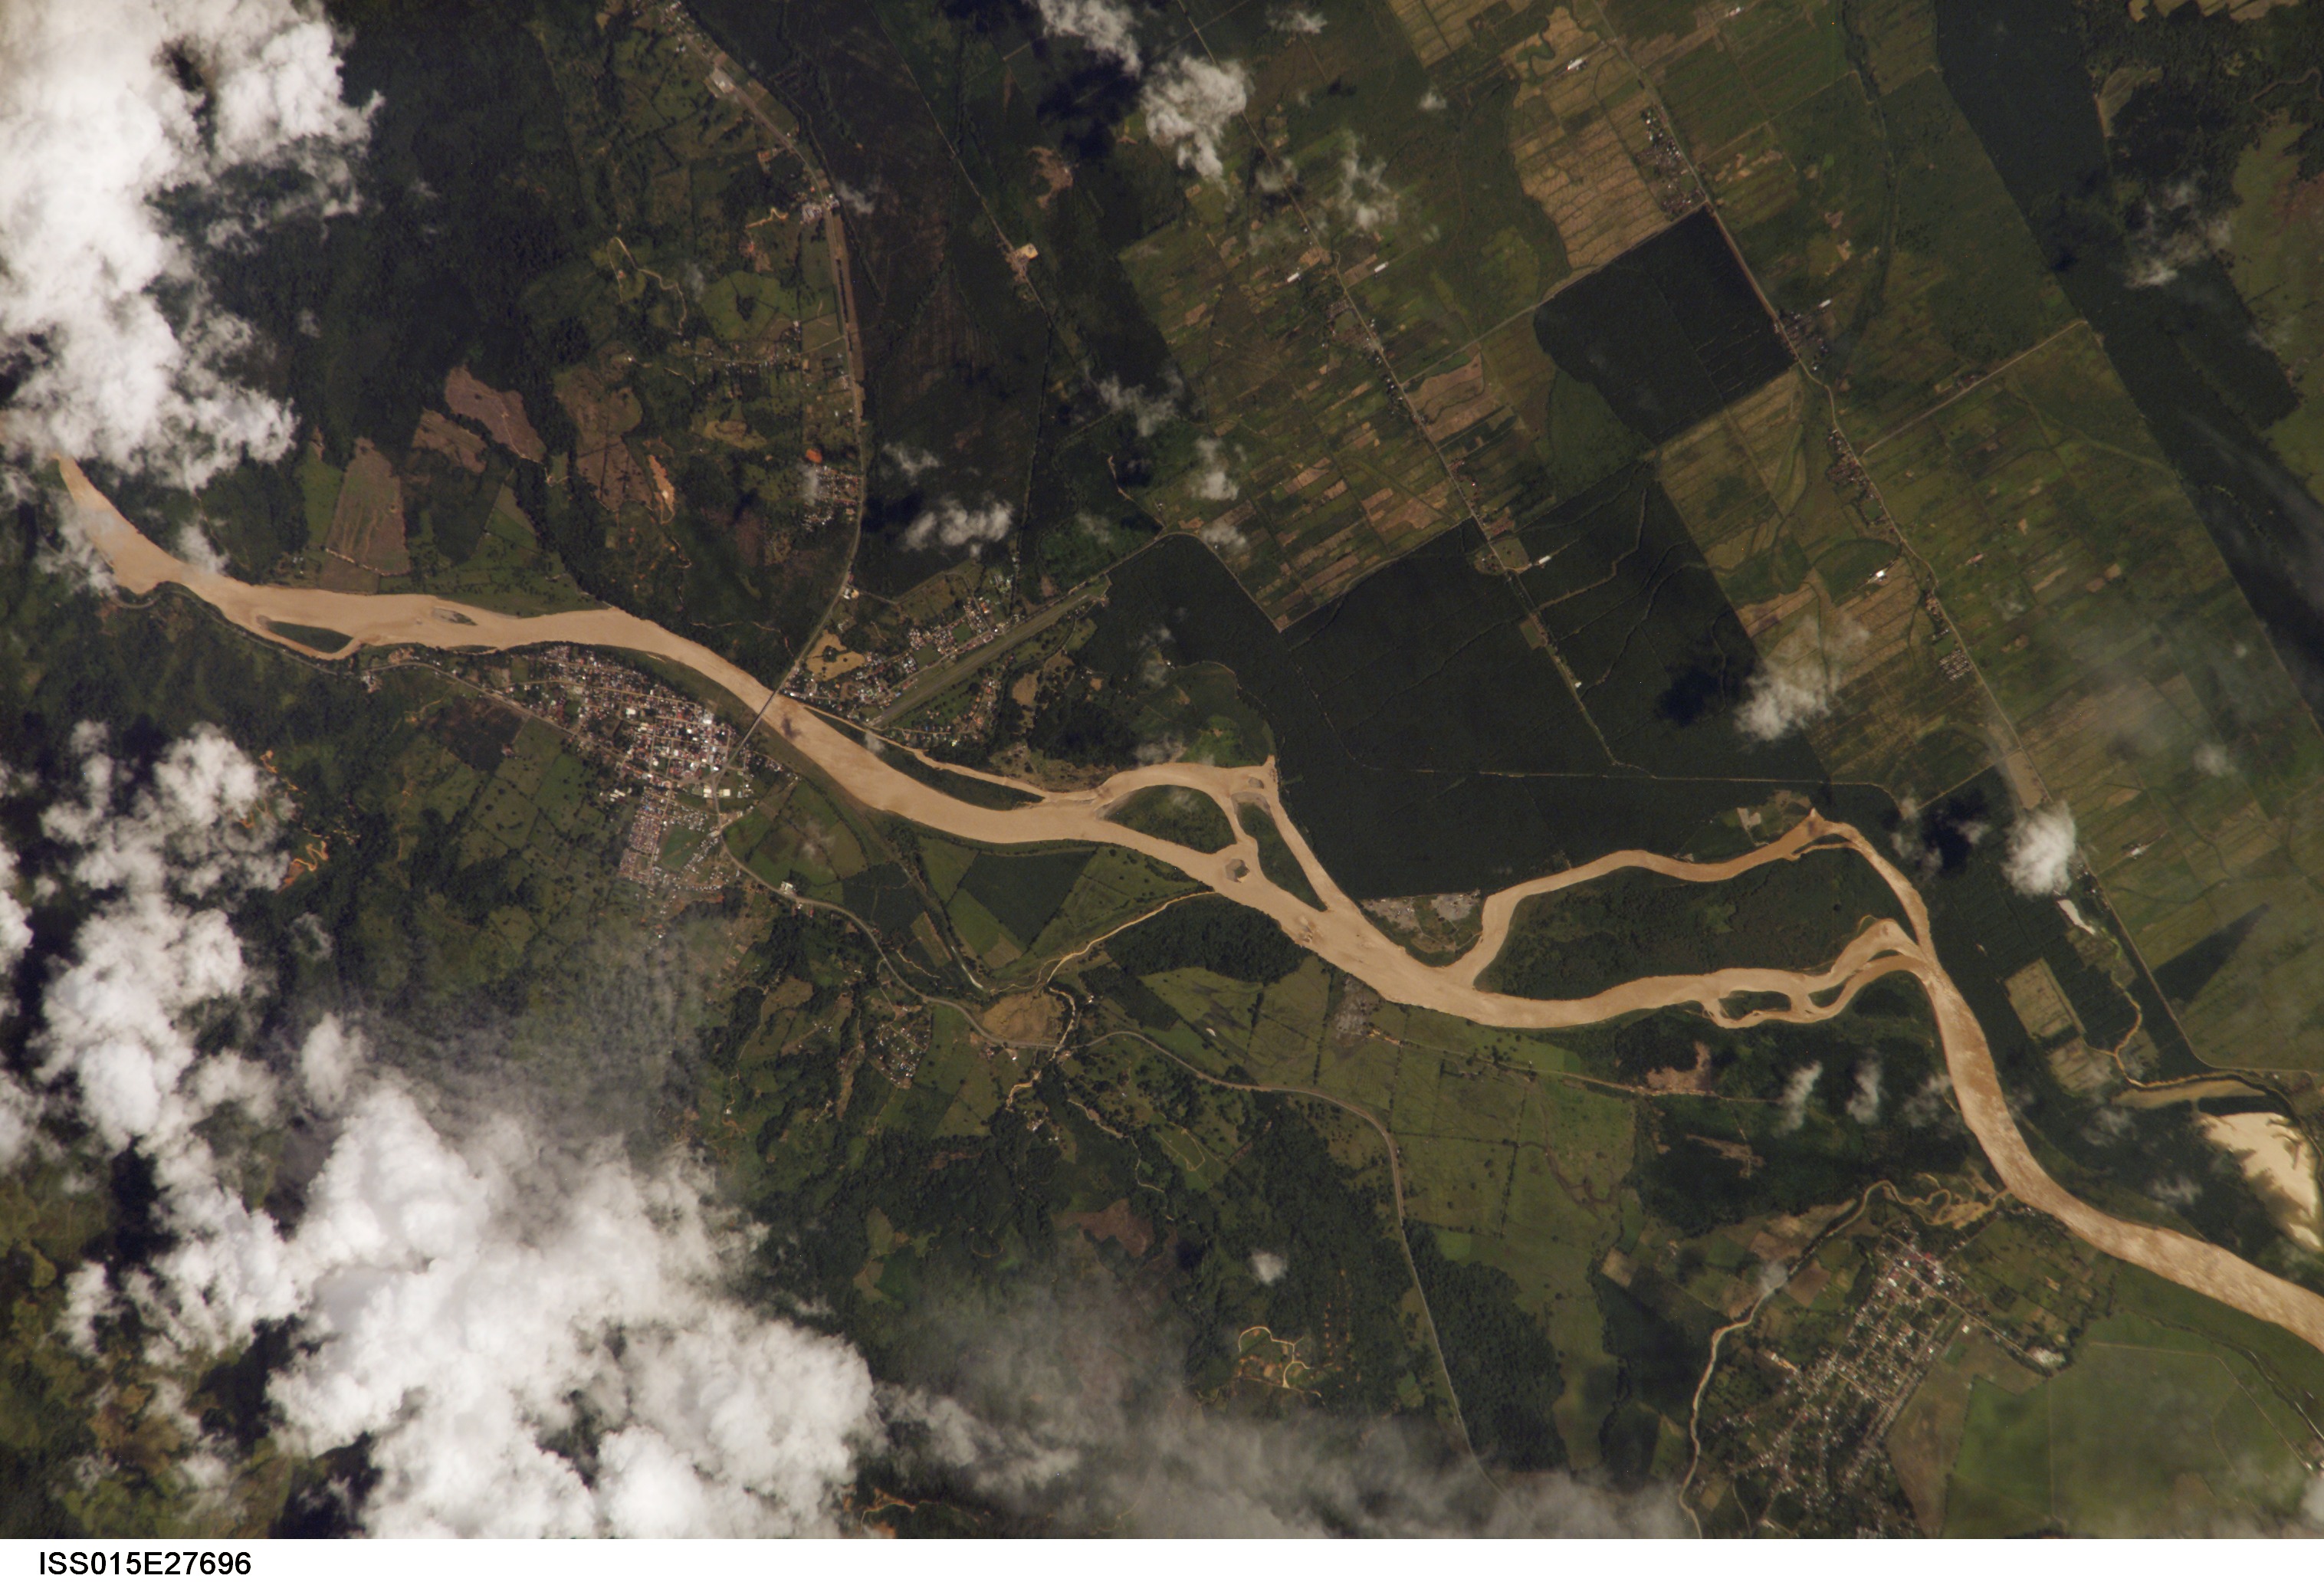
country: COSTA RICA
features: GRANDE DE TERRABA R., AGR.
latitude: 8.9
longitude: -83.4
